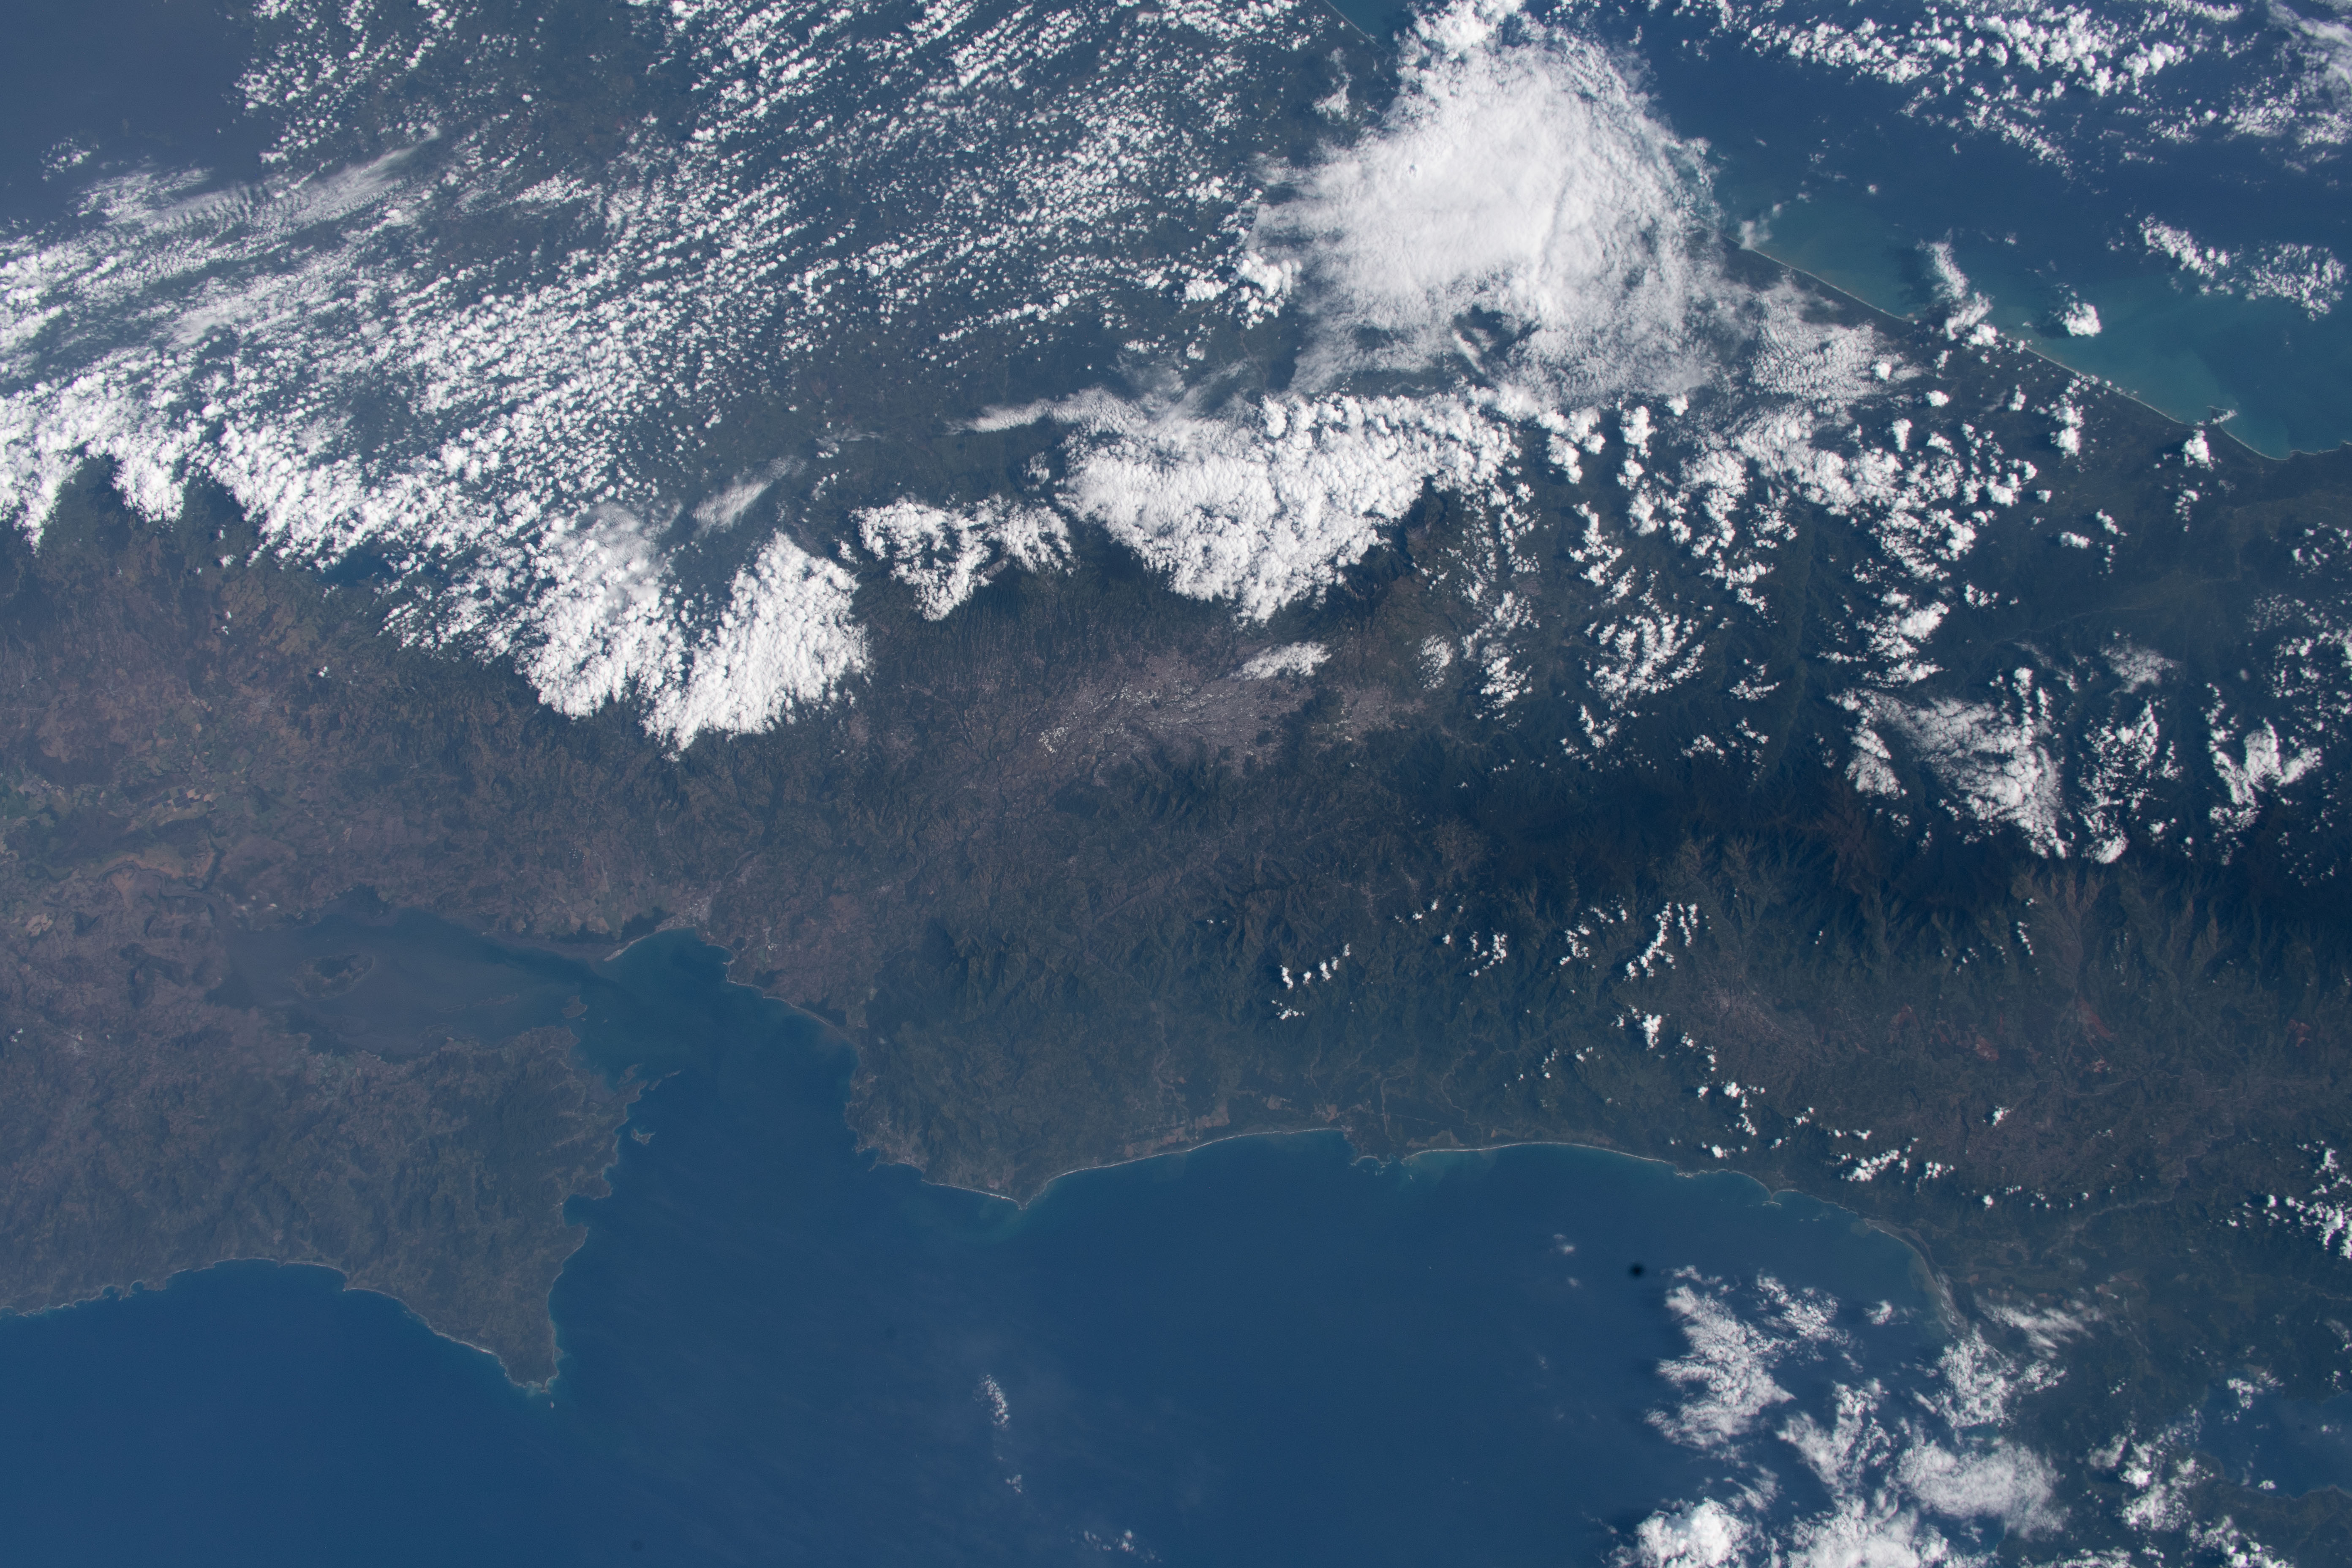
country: COSTA RICA
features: GULF OF NICOYA, TILMARAN MOUNTAINS, SAN JOSE
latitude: 10.0
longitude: -84.0
